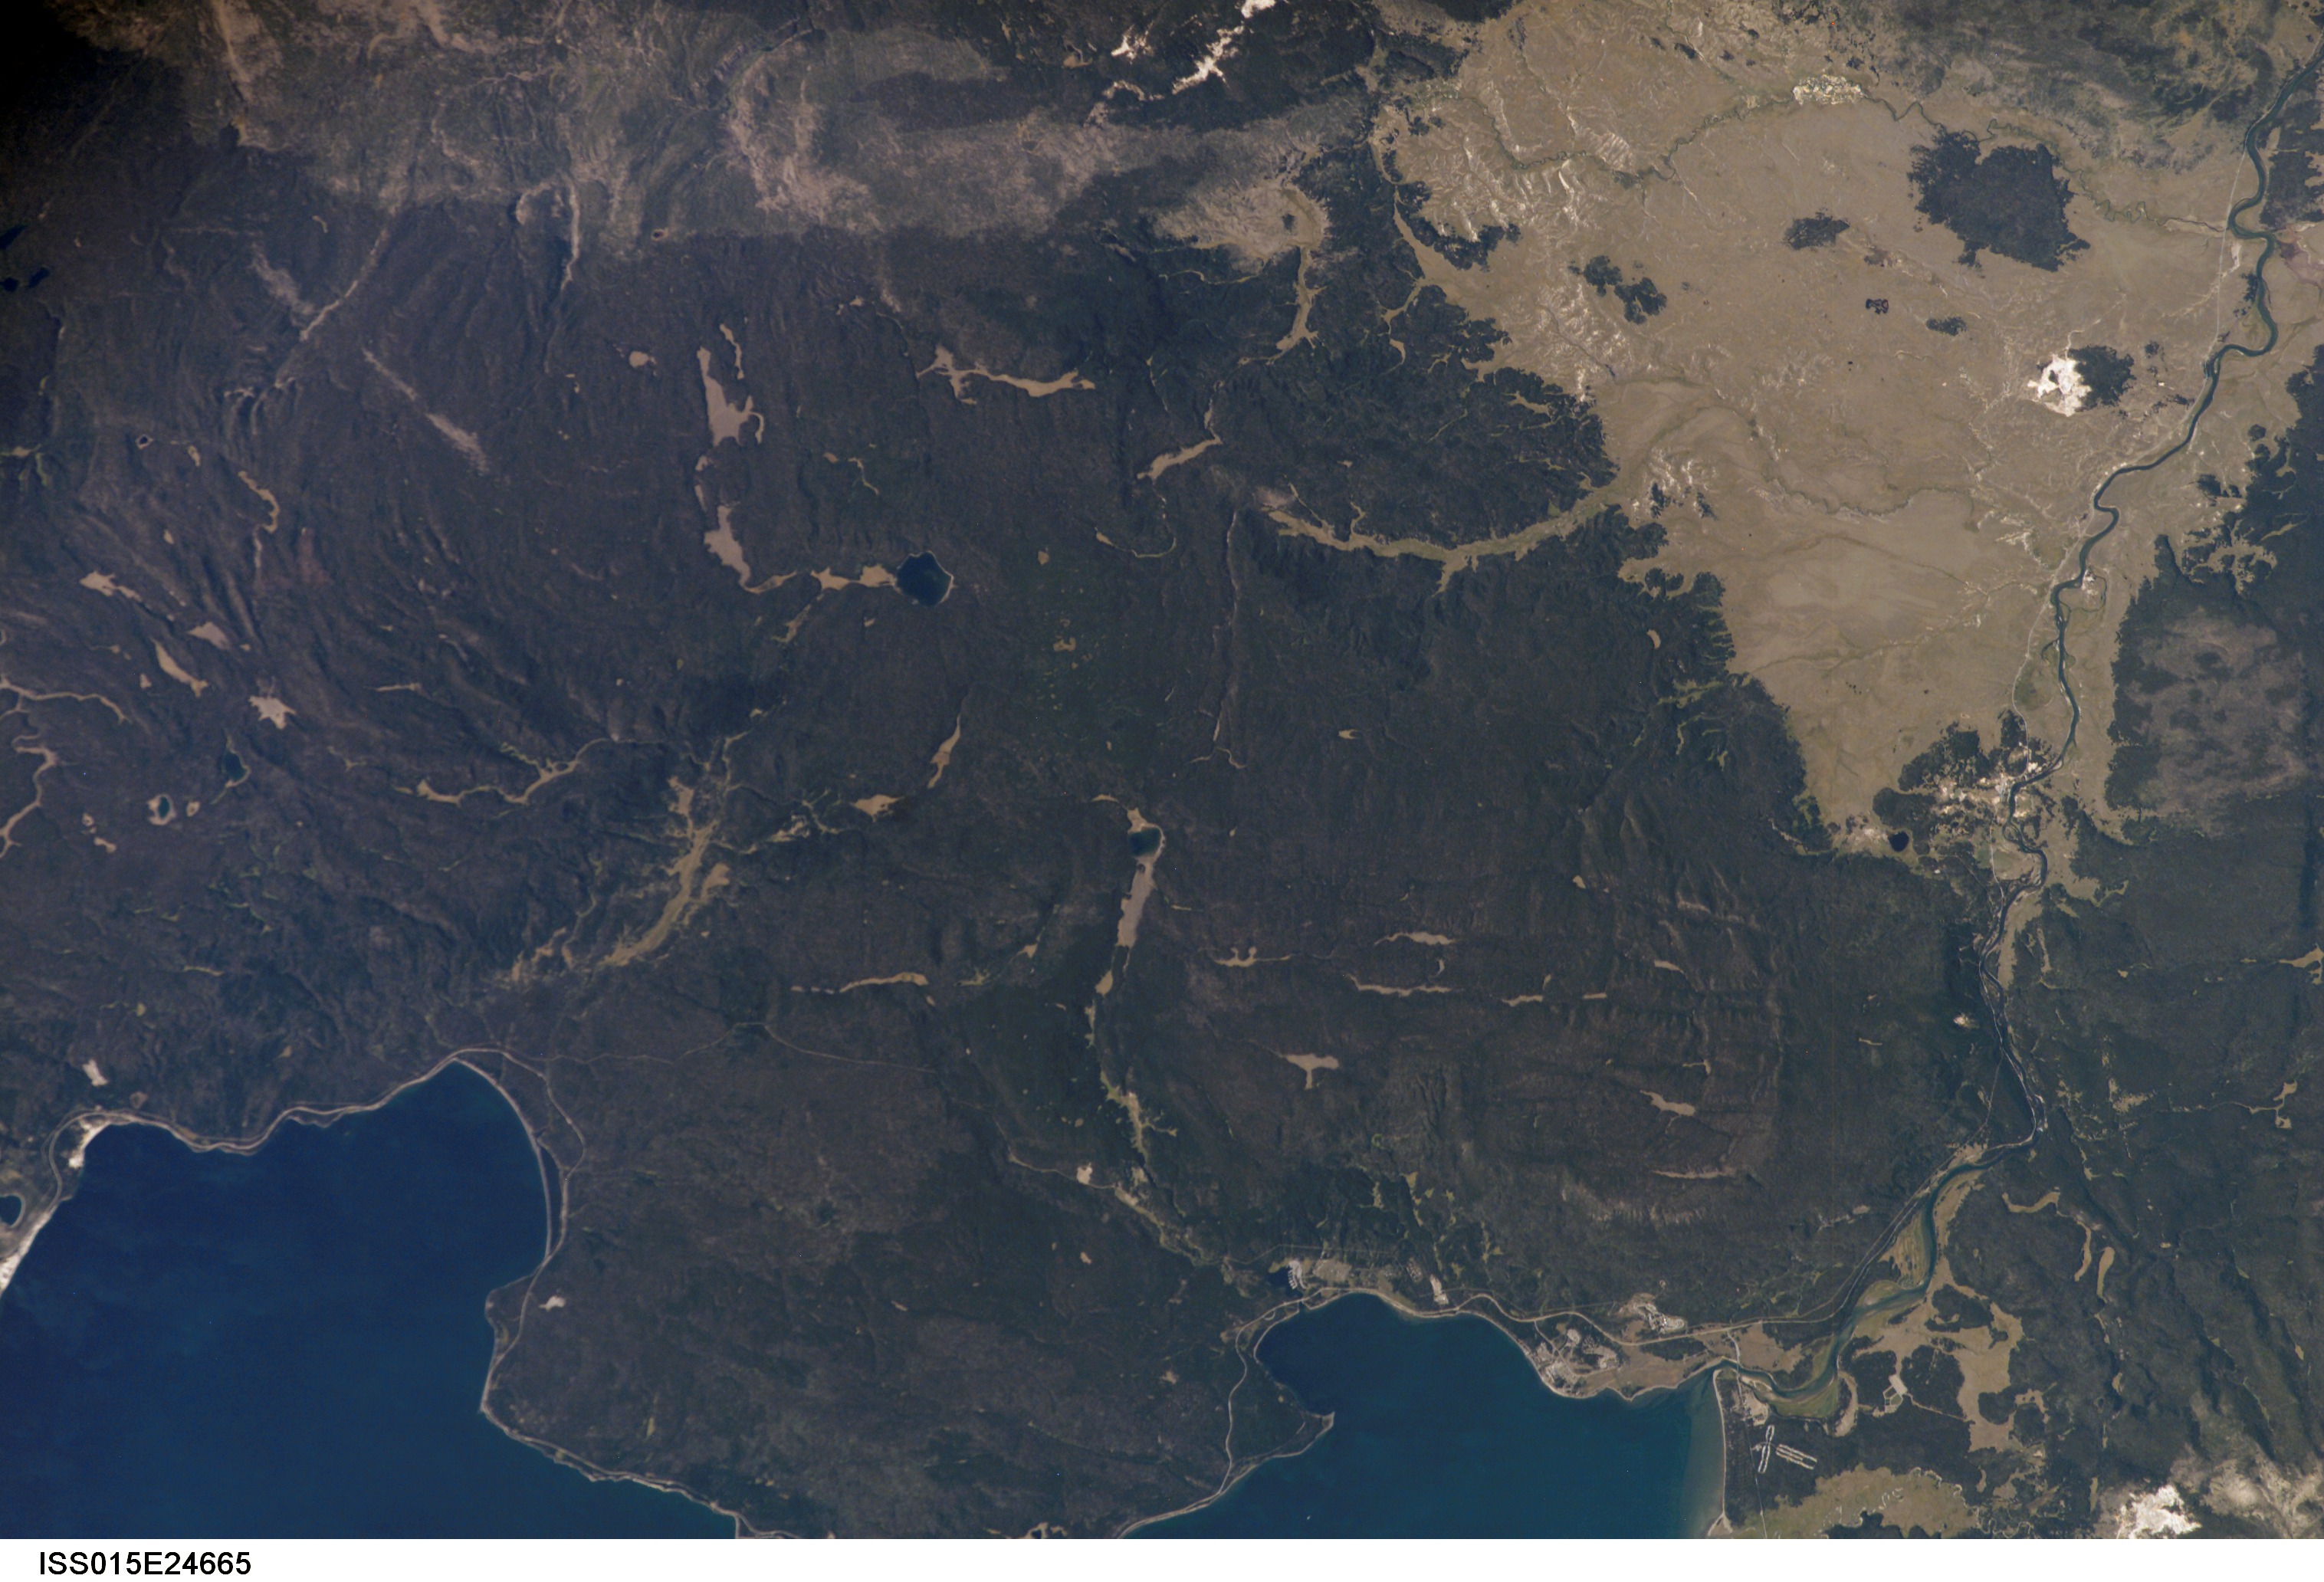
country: USA-WYOMING
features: N. YELLOWSTONE L., FOR., RIVER
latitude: 44.5
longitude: -110.5
